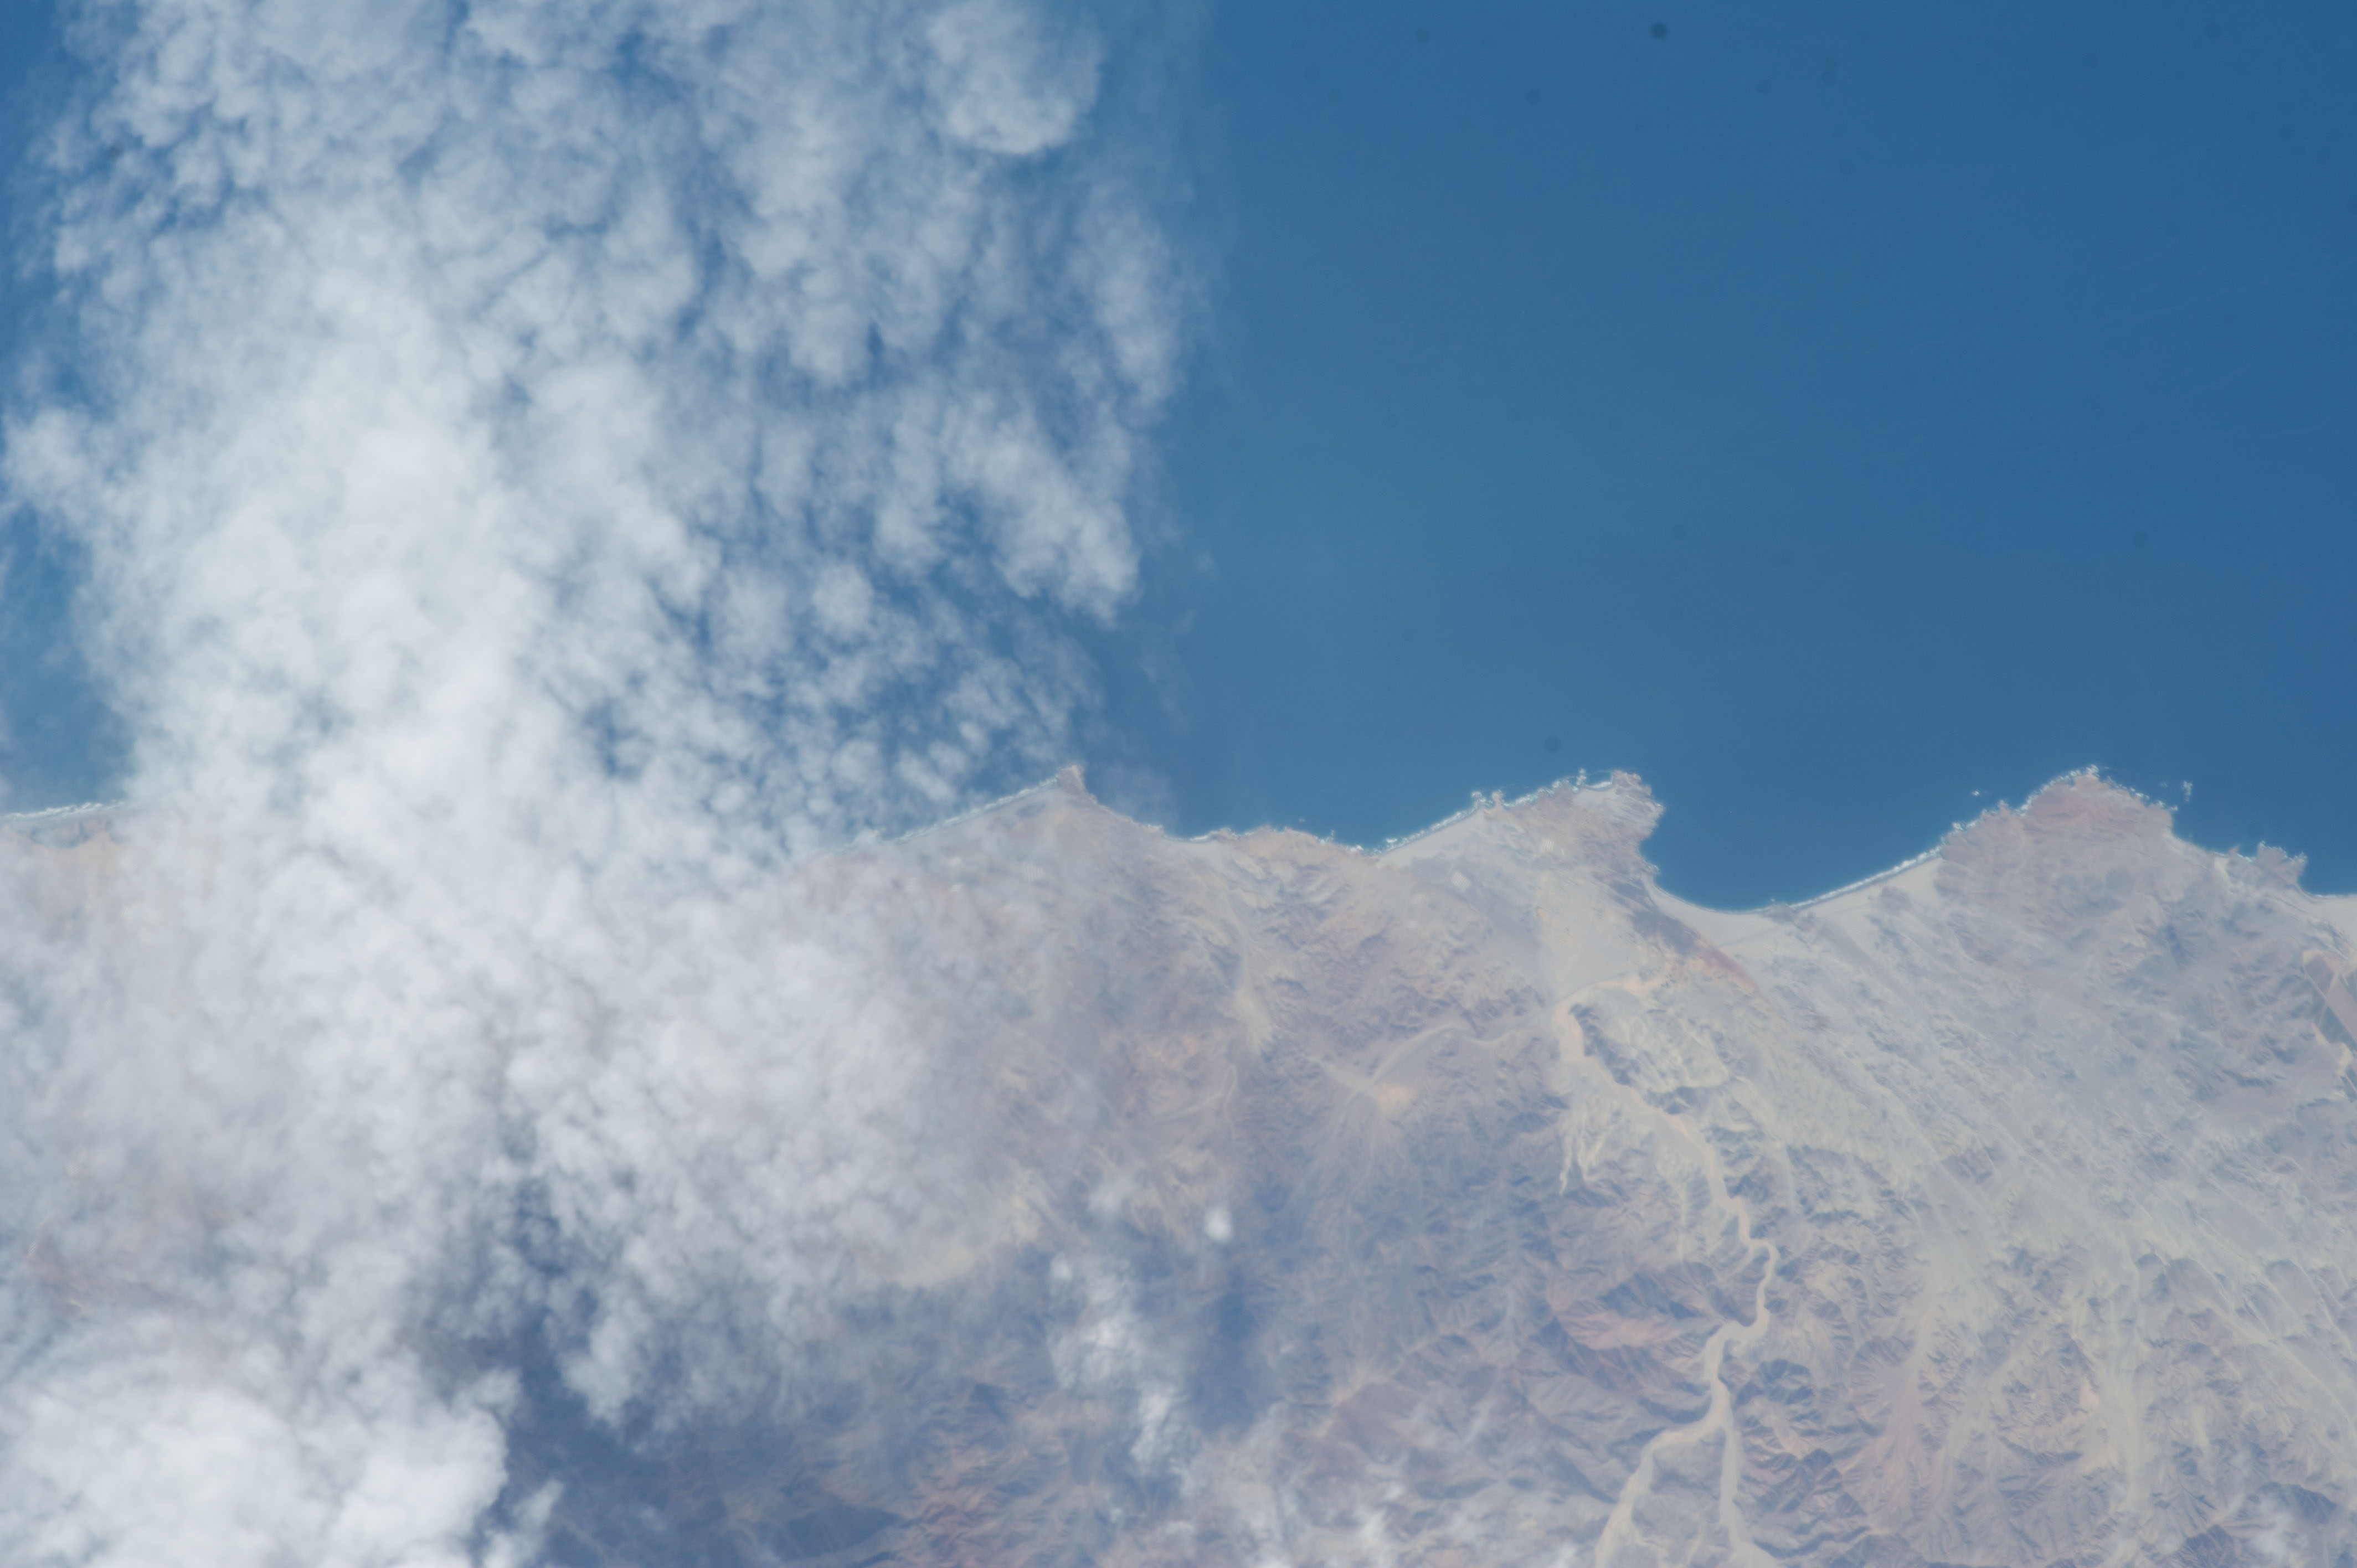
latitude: -10.4
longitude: -77.9
